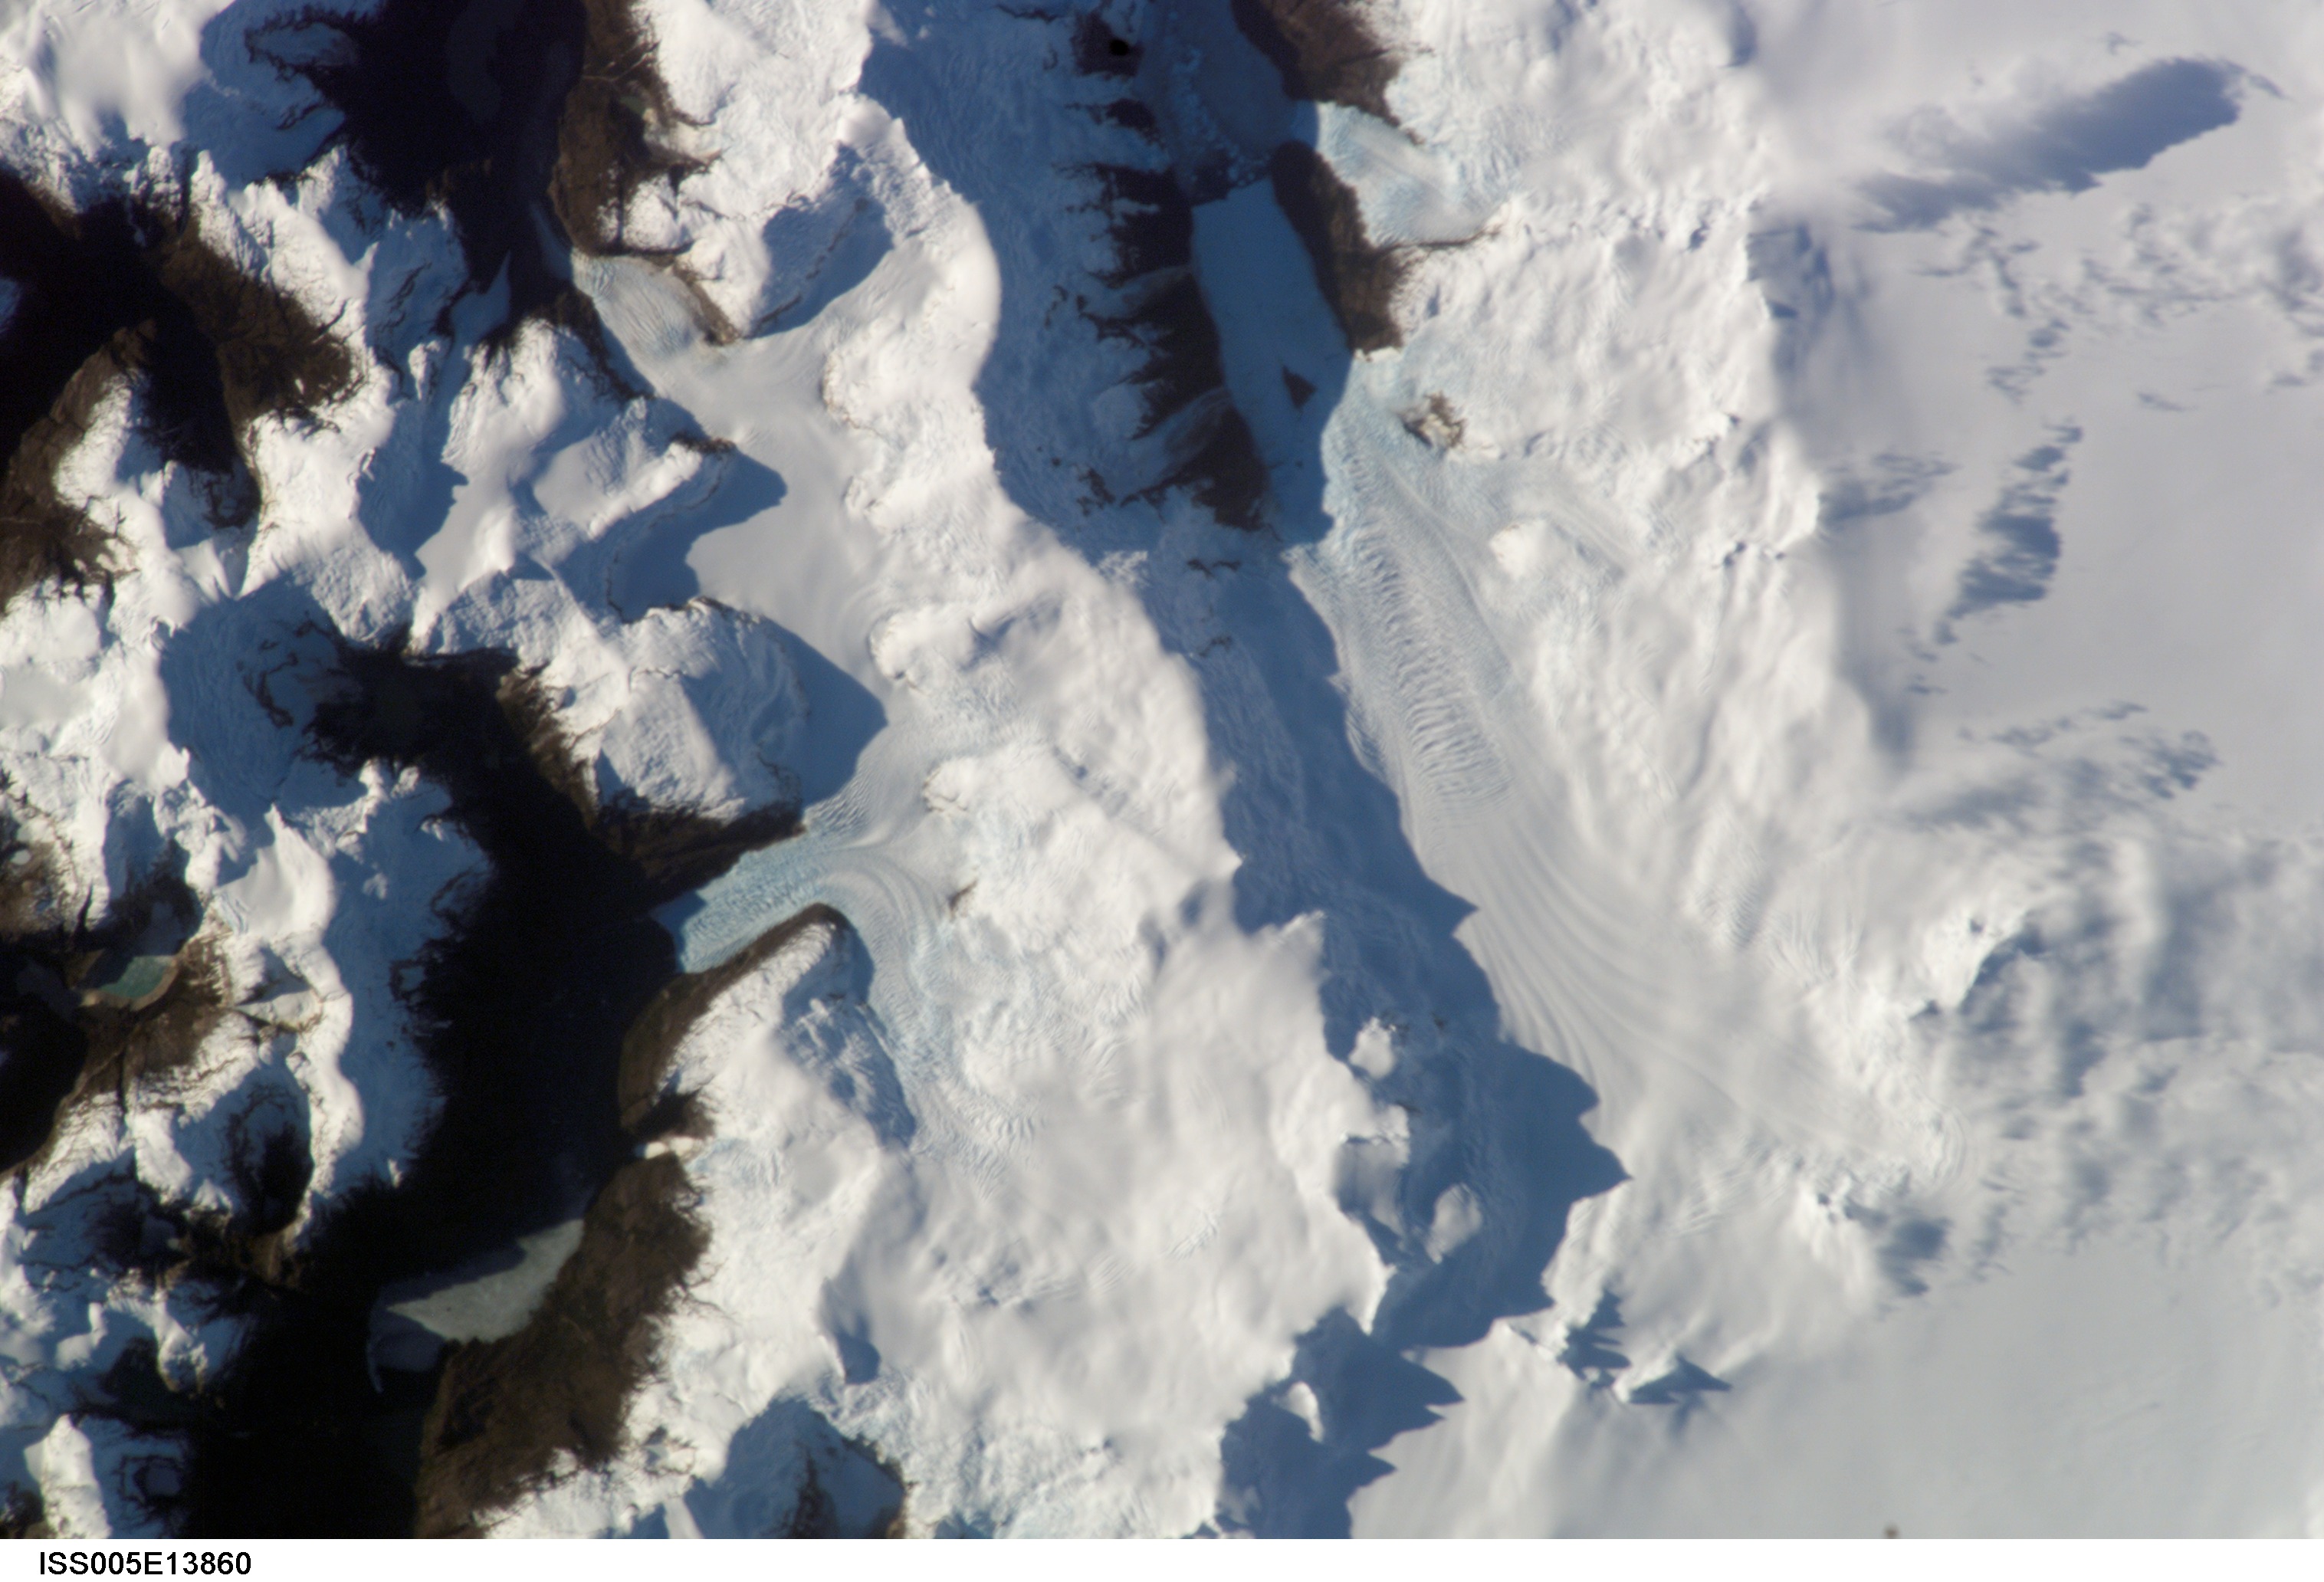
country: CHILE
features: ICE FIELD ABOVE FALCON GL., FJ.
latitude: -49.8
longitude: -73.8
